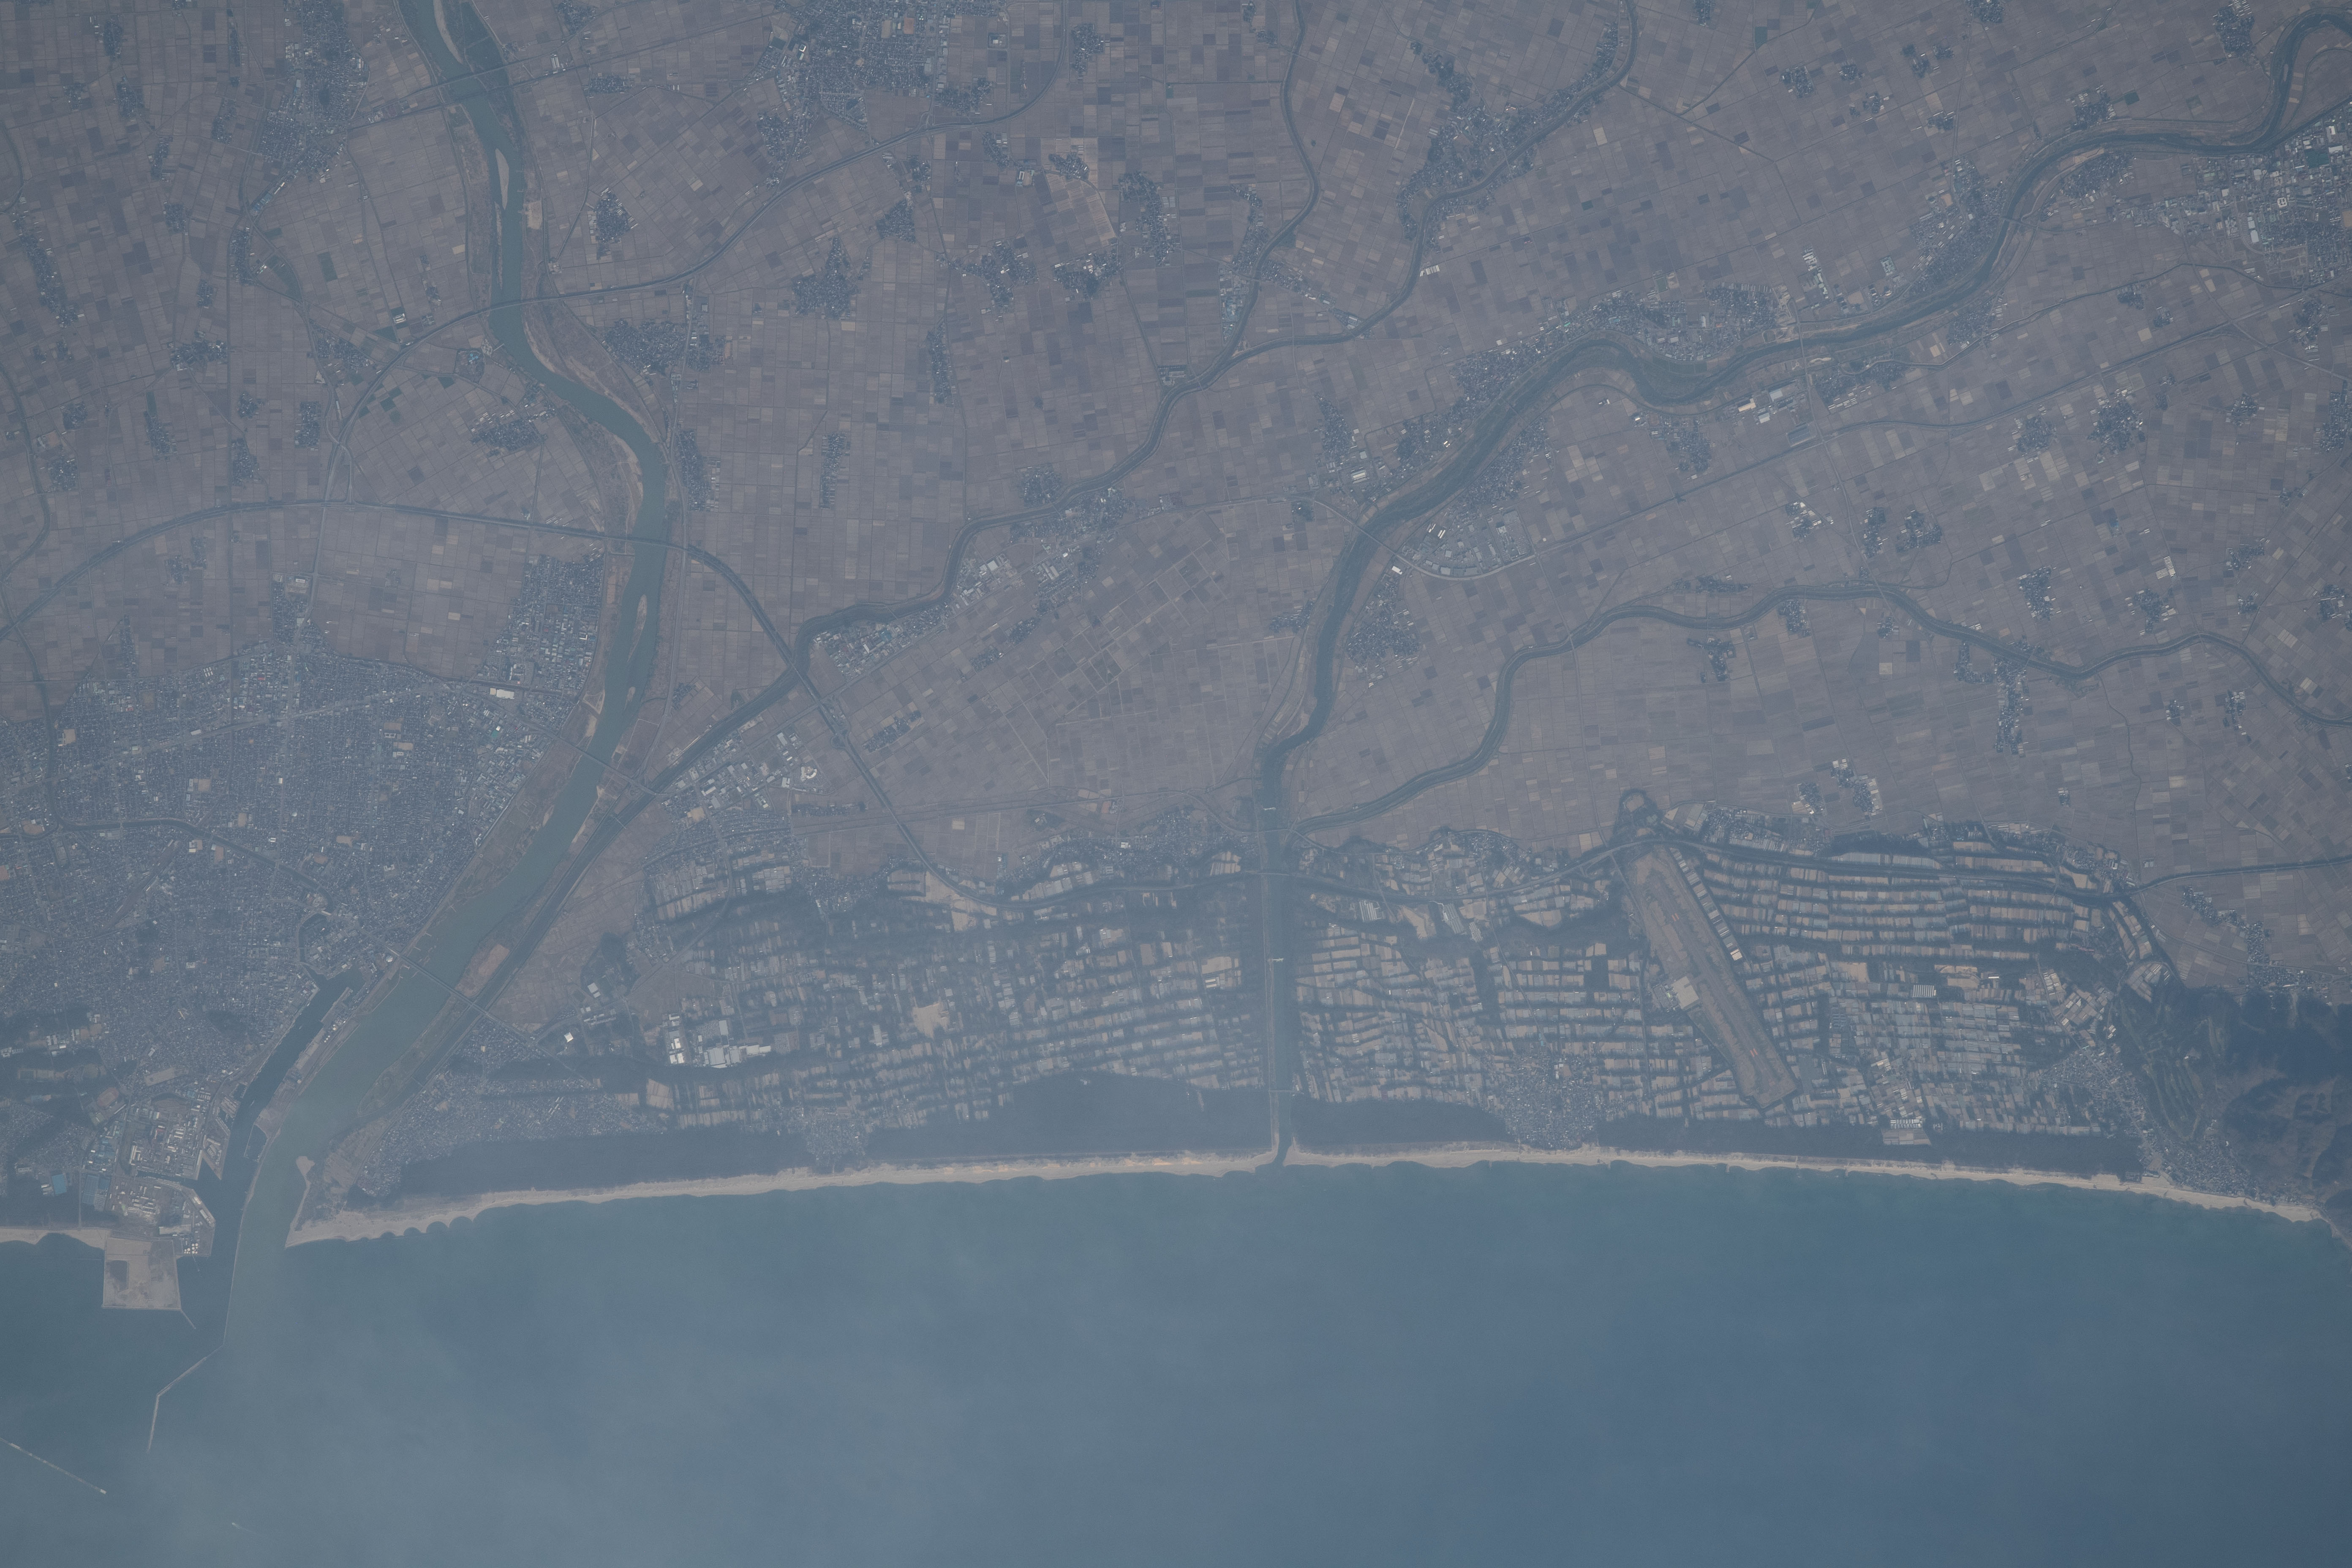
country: JAPAN
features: SHONAI AIRPORT, AKA RIVER, OYAMA RIVER, MOGAMI RIVER, KYODEN RIVER, SAKATA CITY
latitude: 38.8
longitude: 139.8
